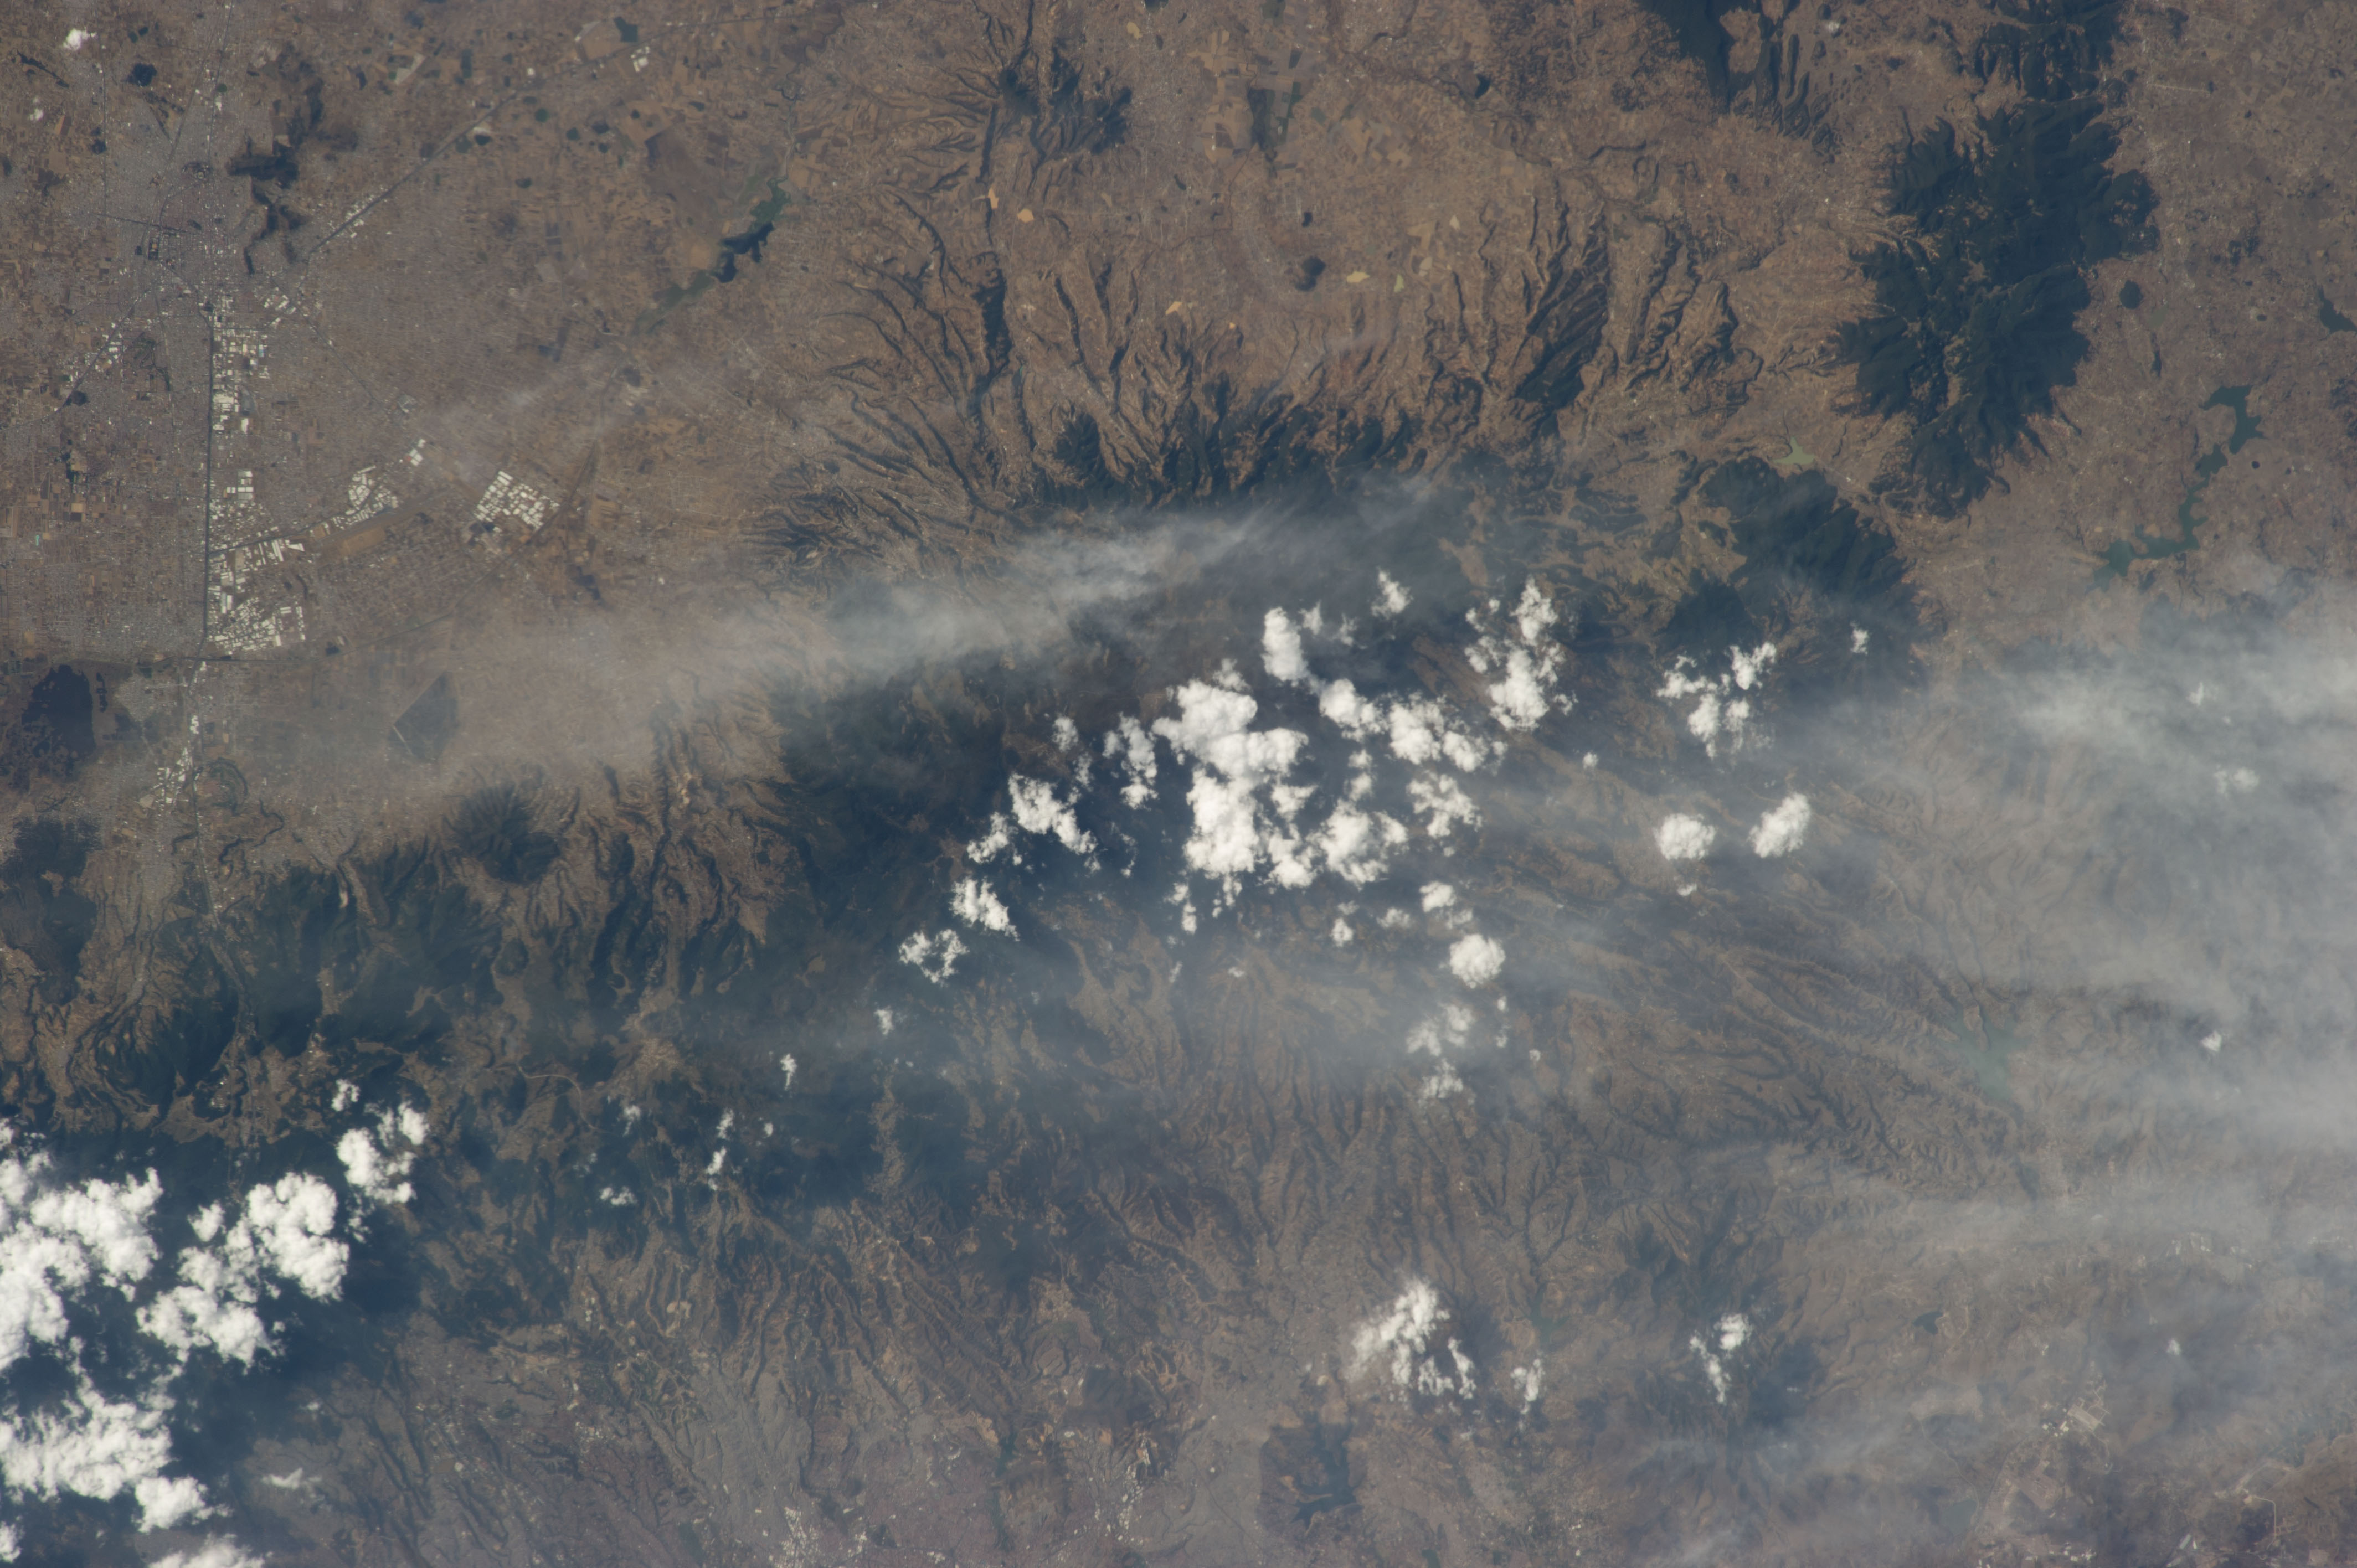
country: MEXICO
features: CATEDRAL PEAK, VOLCANOES, FOREST, RAVINES, URBAN AREAS
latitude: 19.6
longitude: -99.5
